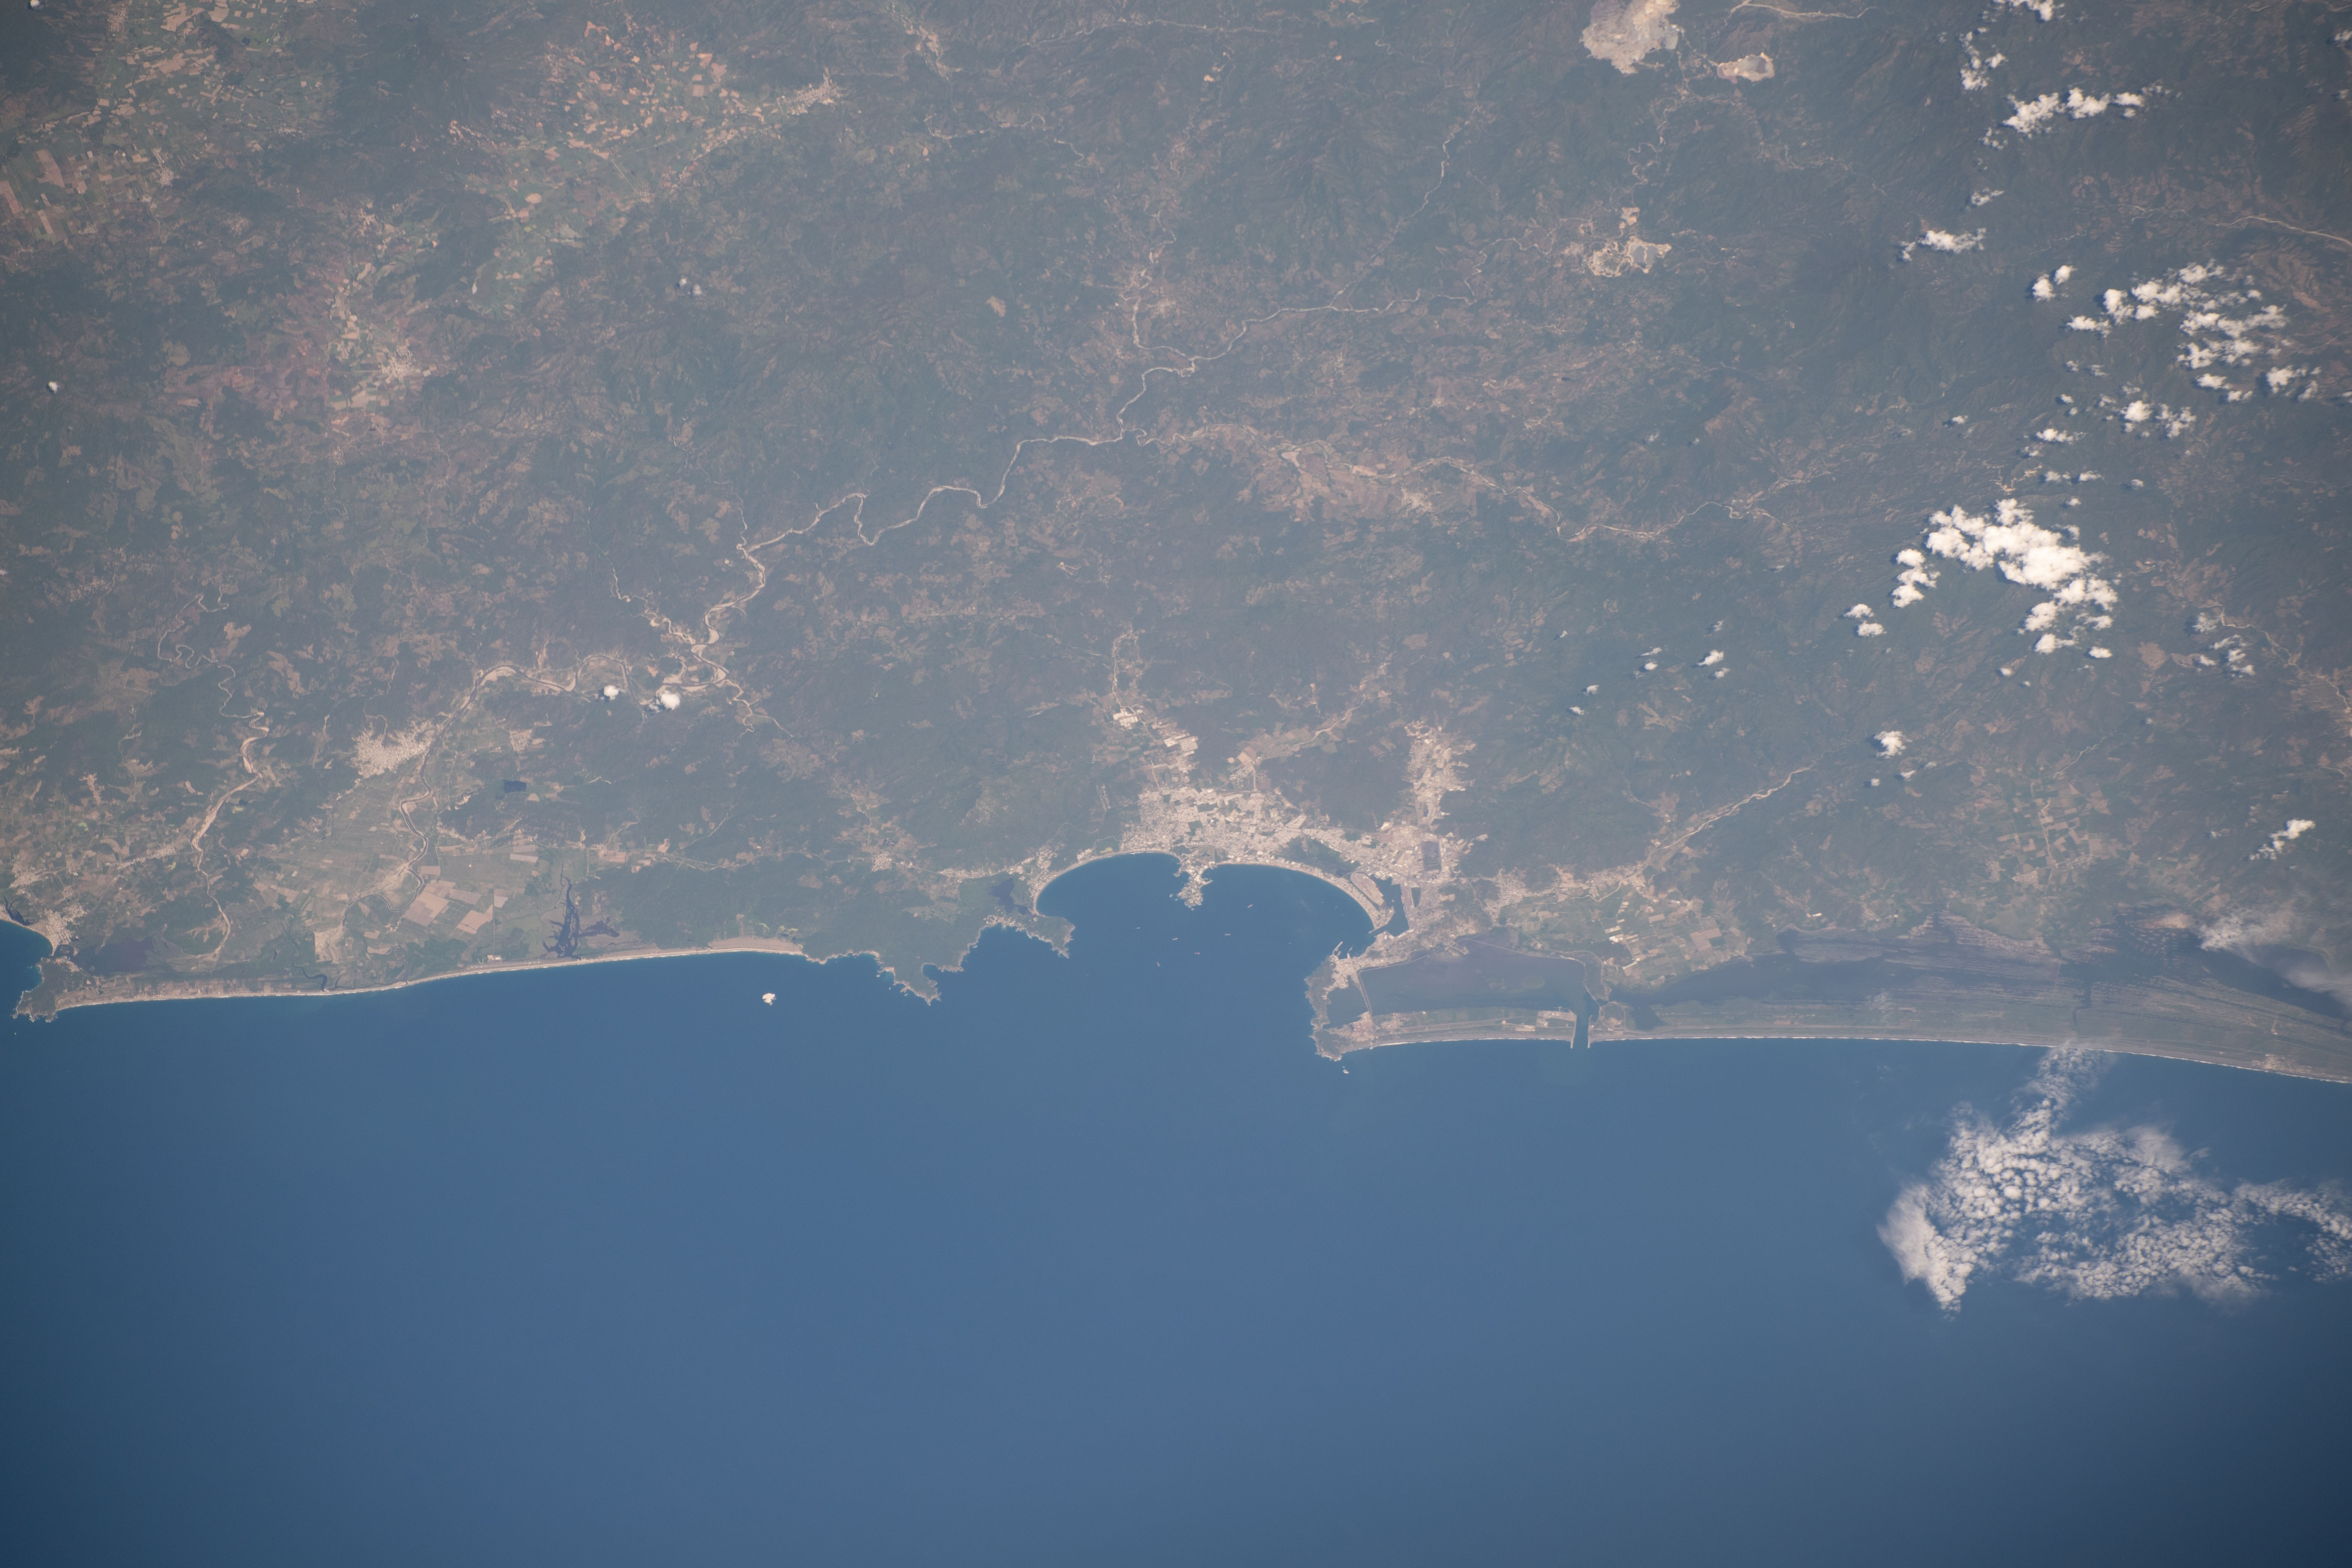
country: MEXICO
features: MANZANILLO
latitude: 19.1
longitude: -104.3
